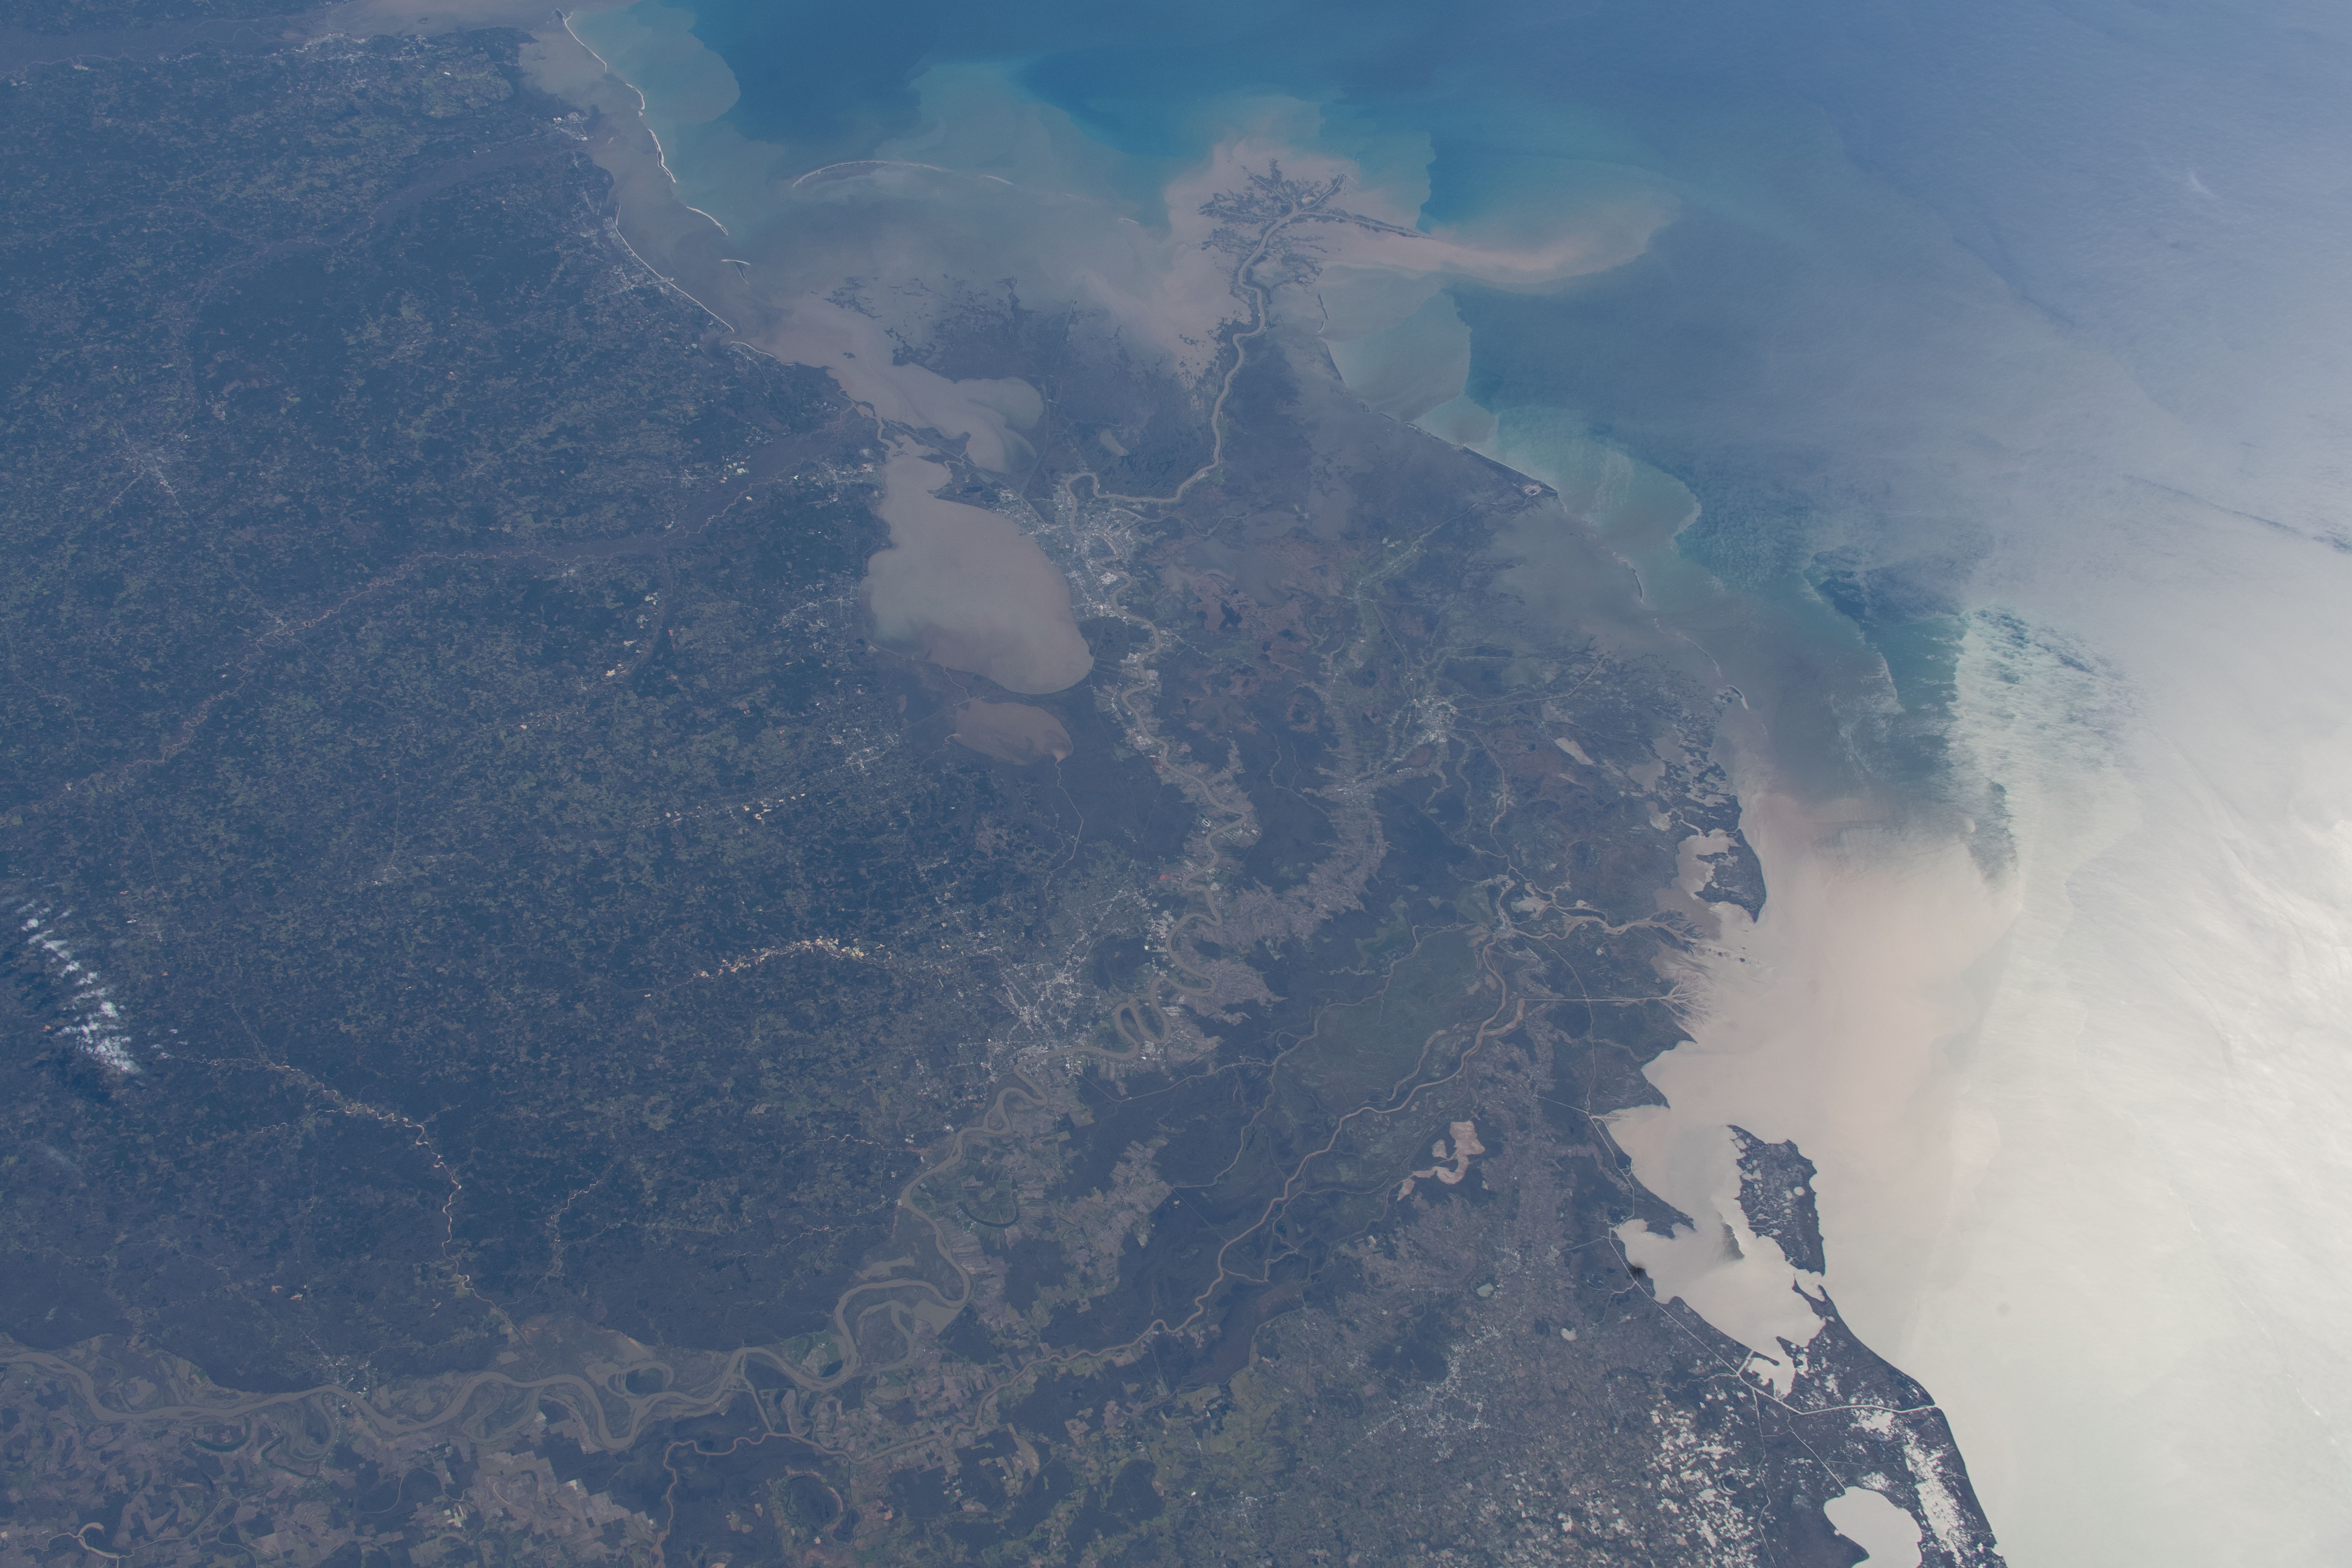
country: USA-LOUISIANA
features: NEW ORLEANS, BATON ROUGE, LAKE PONTCHARTRAIN, GULFPORT, GULF OF MEXICO, CHANDELEUR SOUND, MOBILE, PENSACOLA, PANAMA CITY, TALLAHASSEE
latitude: 30.0
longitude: -89.5
